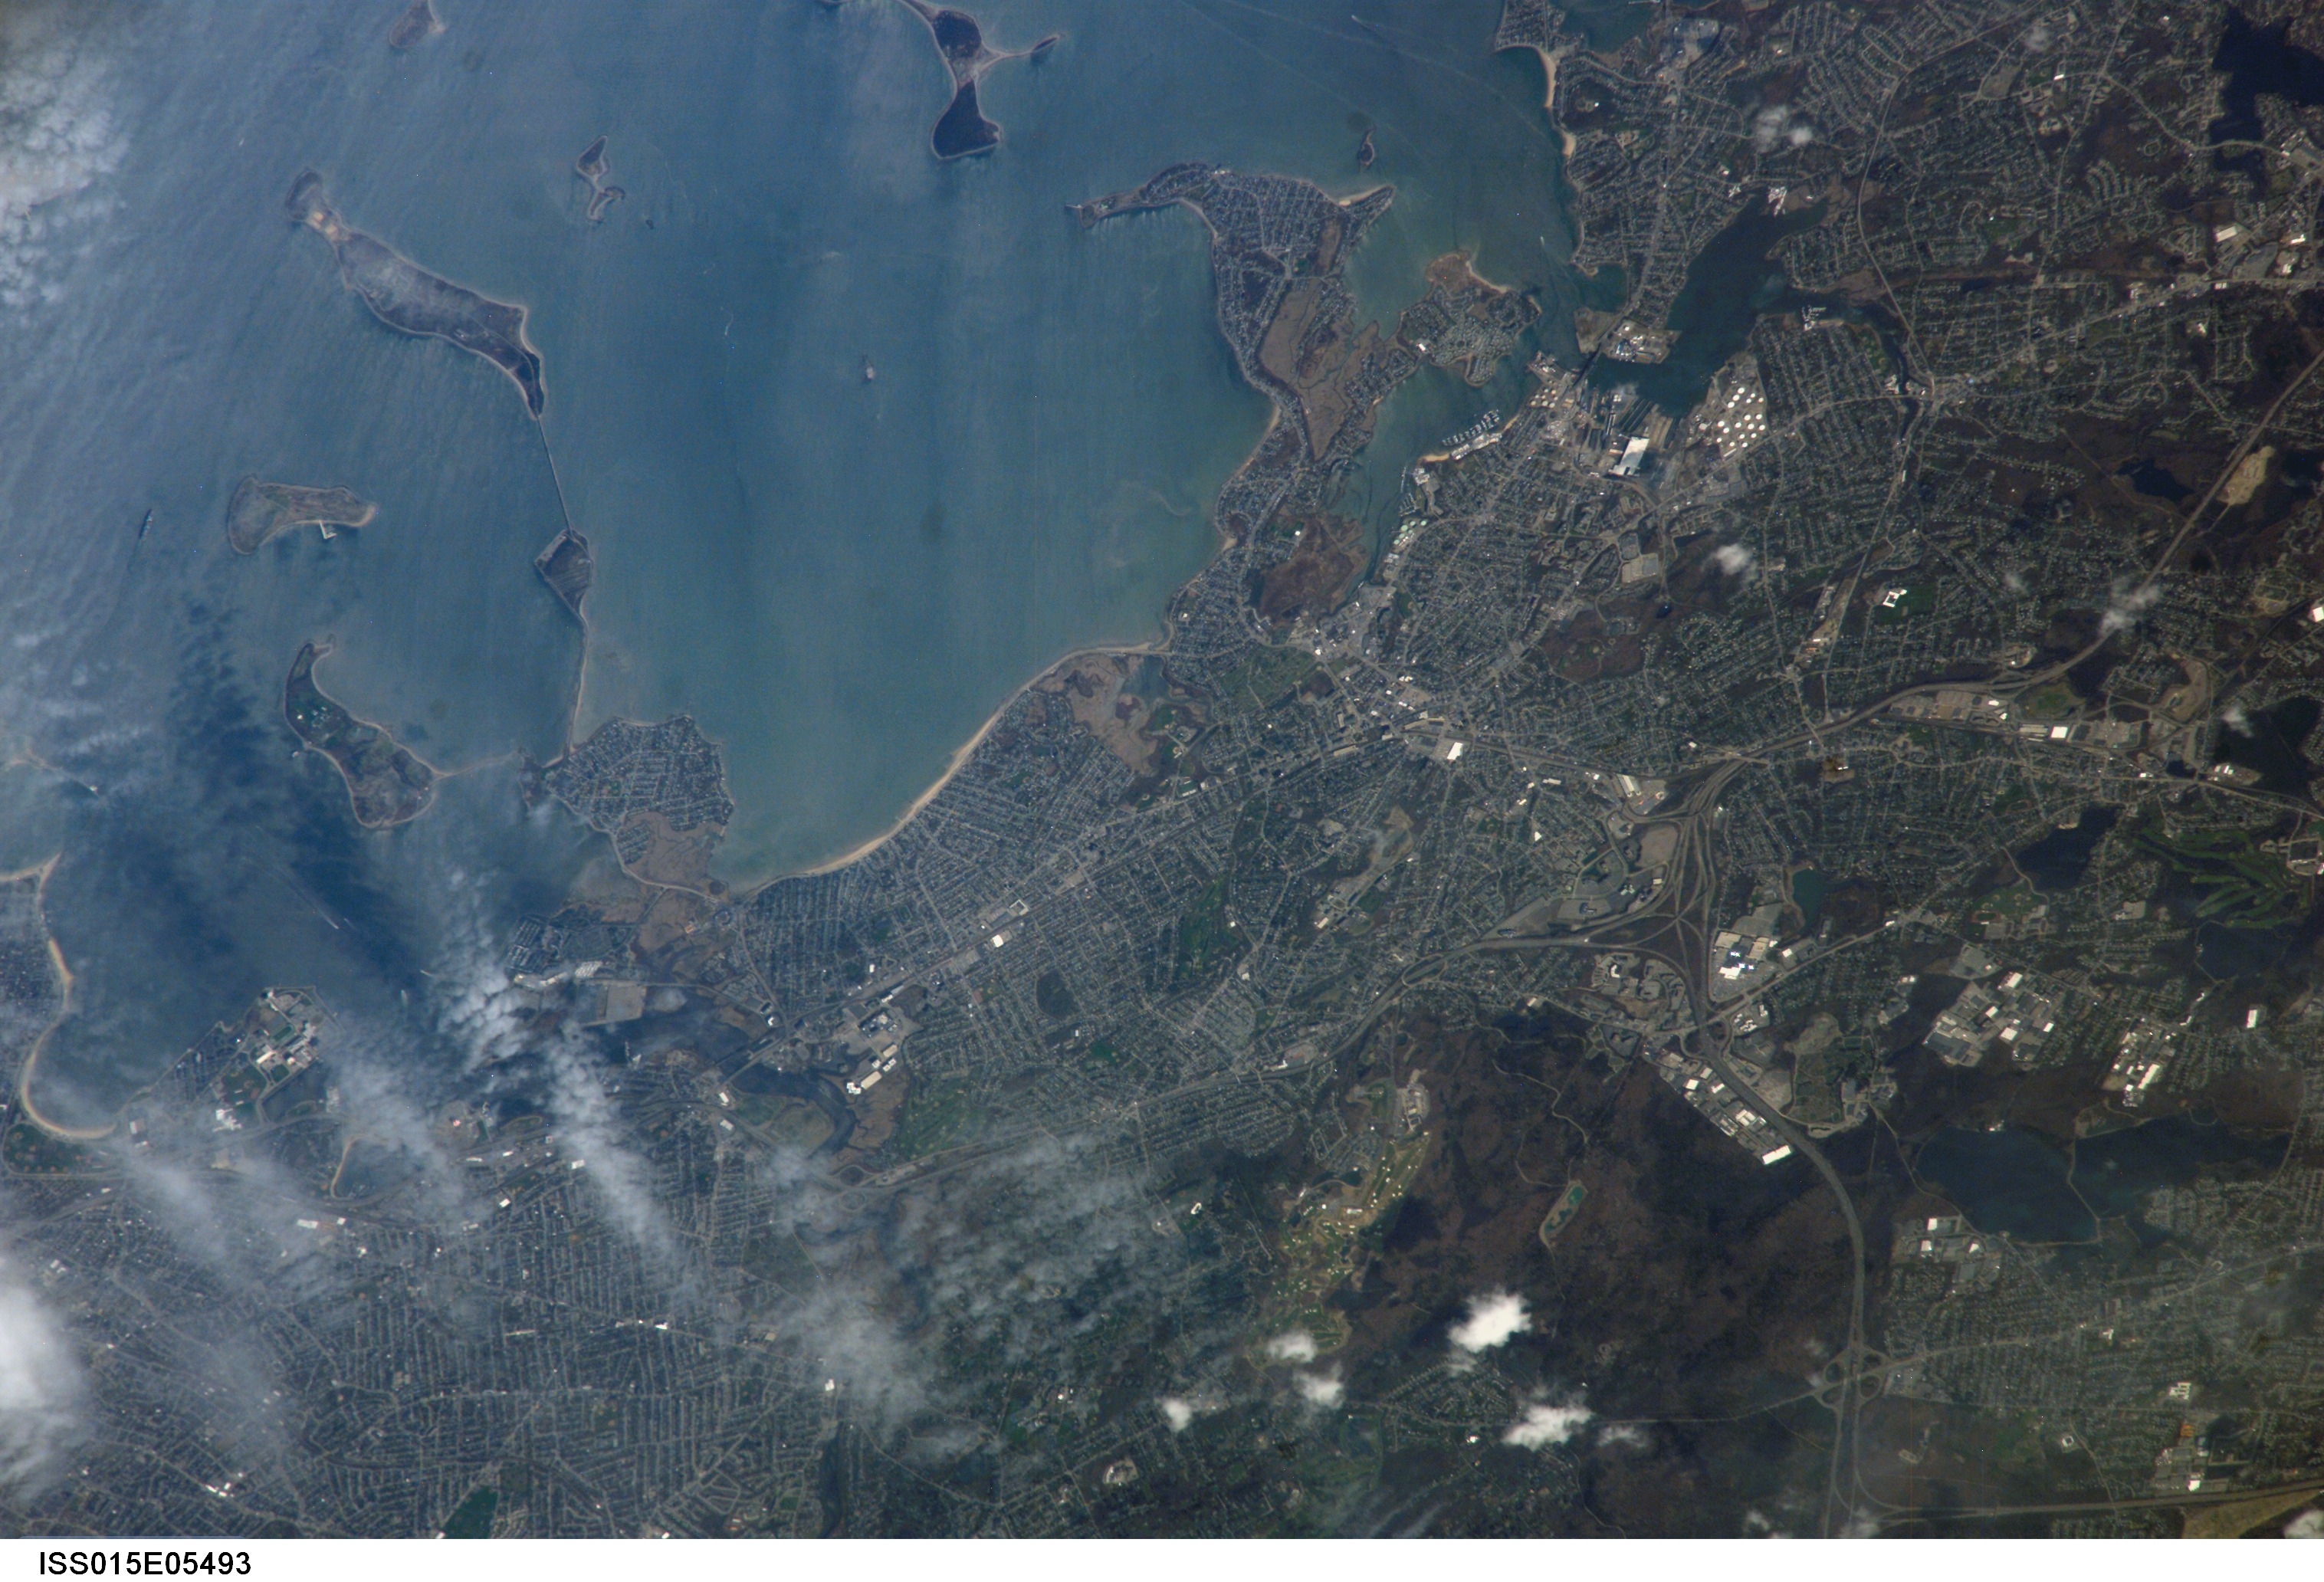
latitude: 42.3
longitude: -71.0
